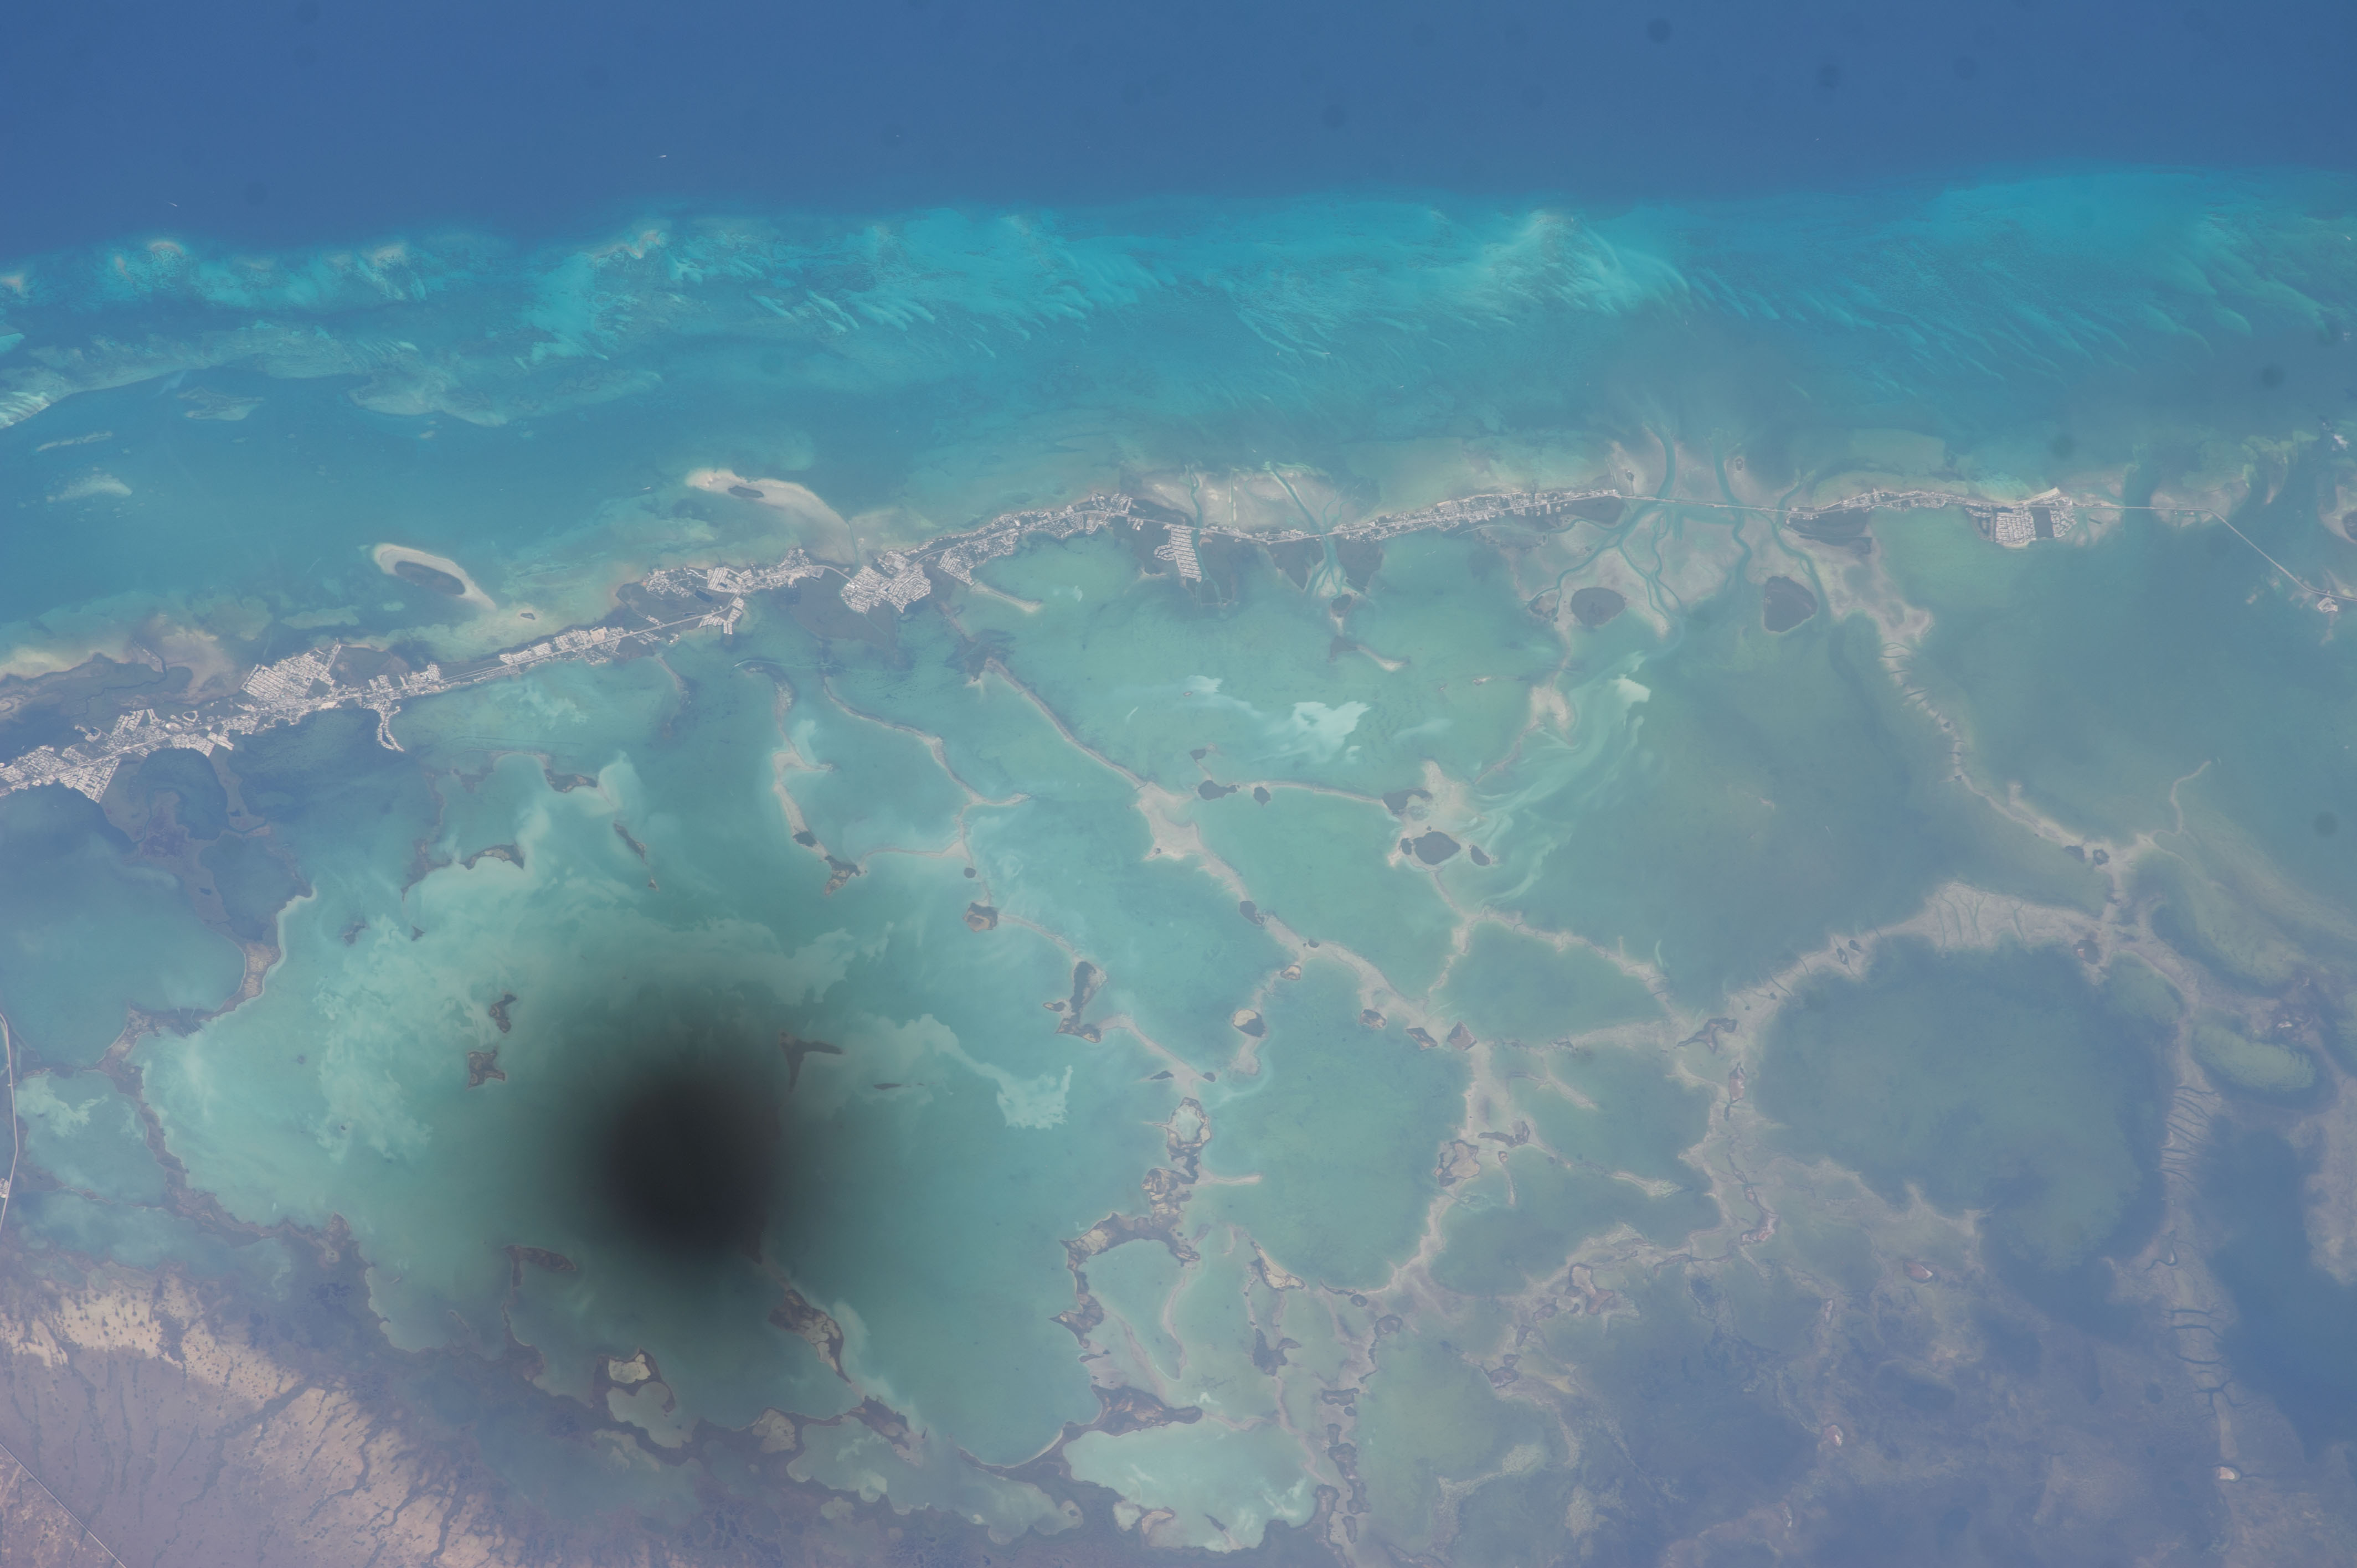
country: USA-FLORIDA
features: FLORIDA KEYS, PLANTATION KEY, Camera Malfunction
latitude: 25.0
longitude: -80.6
